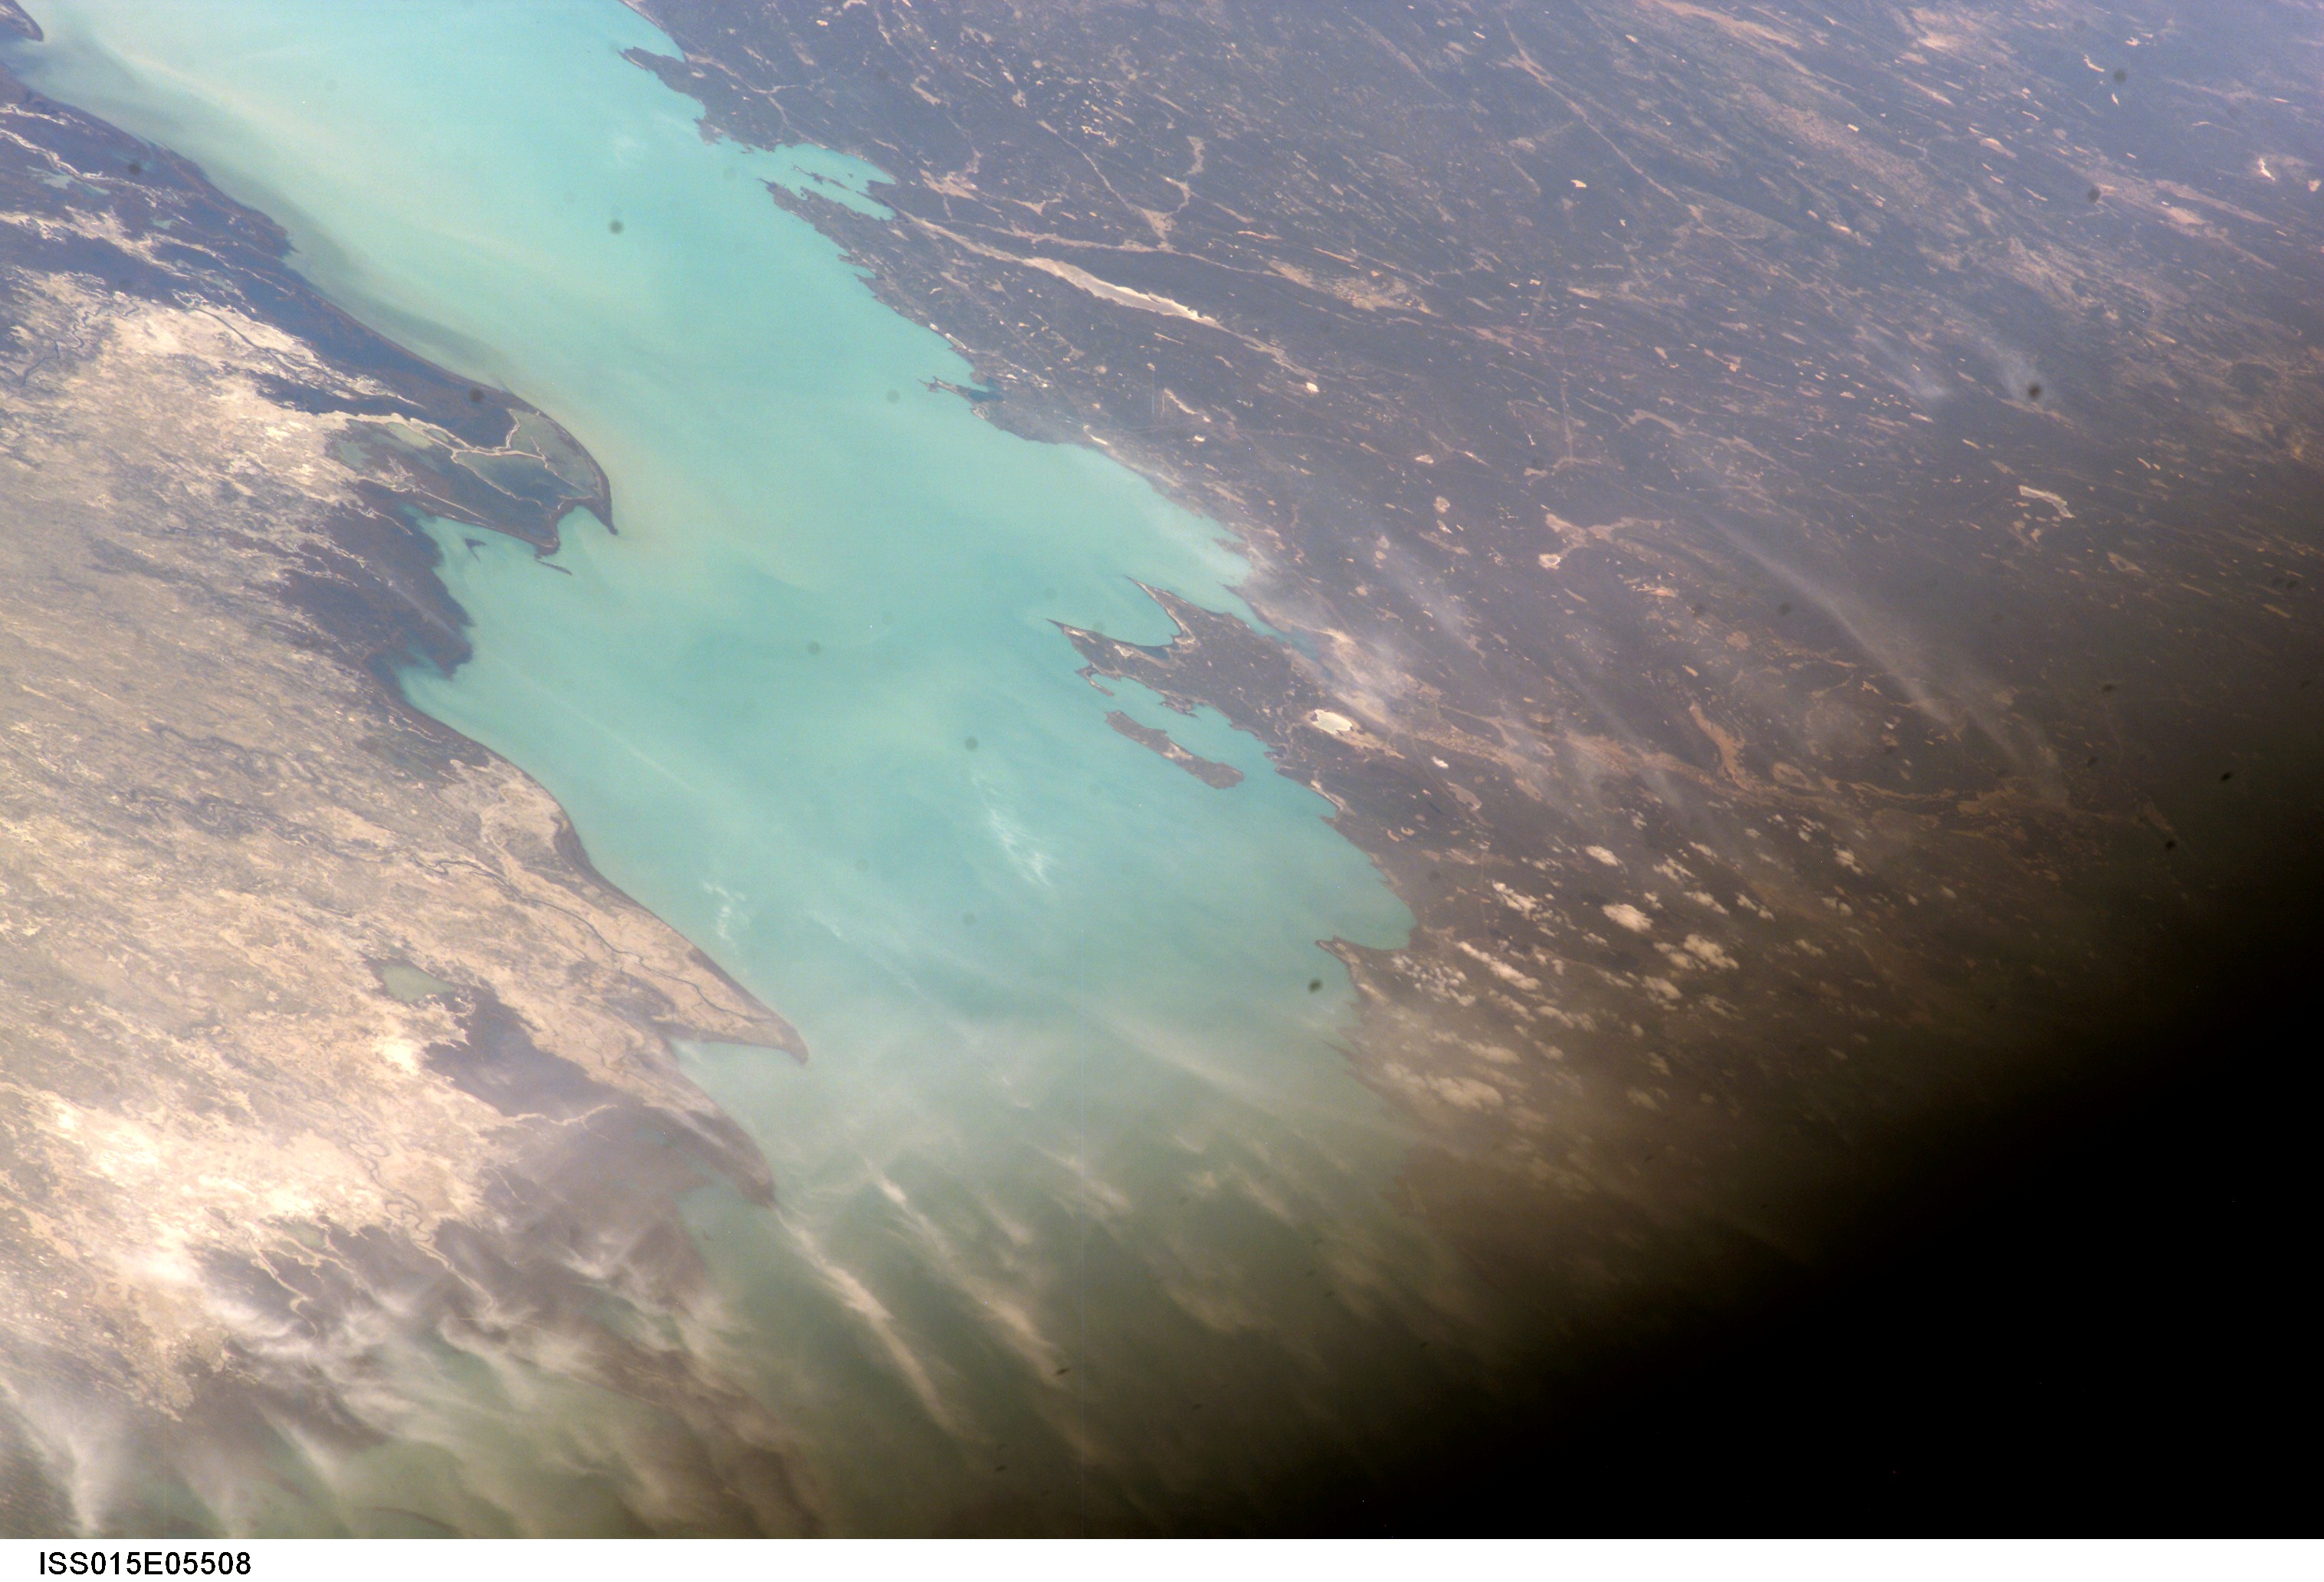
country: KAZAKHSTAN
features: L. BALKHASH, PARTIAL FRAME
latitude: 47.0
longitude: 75.0
